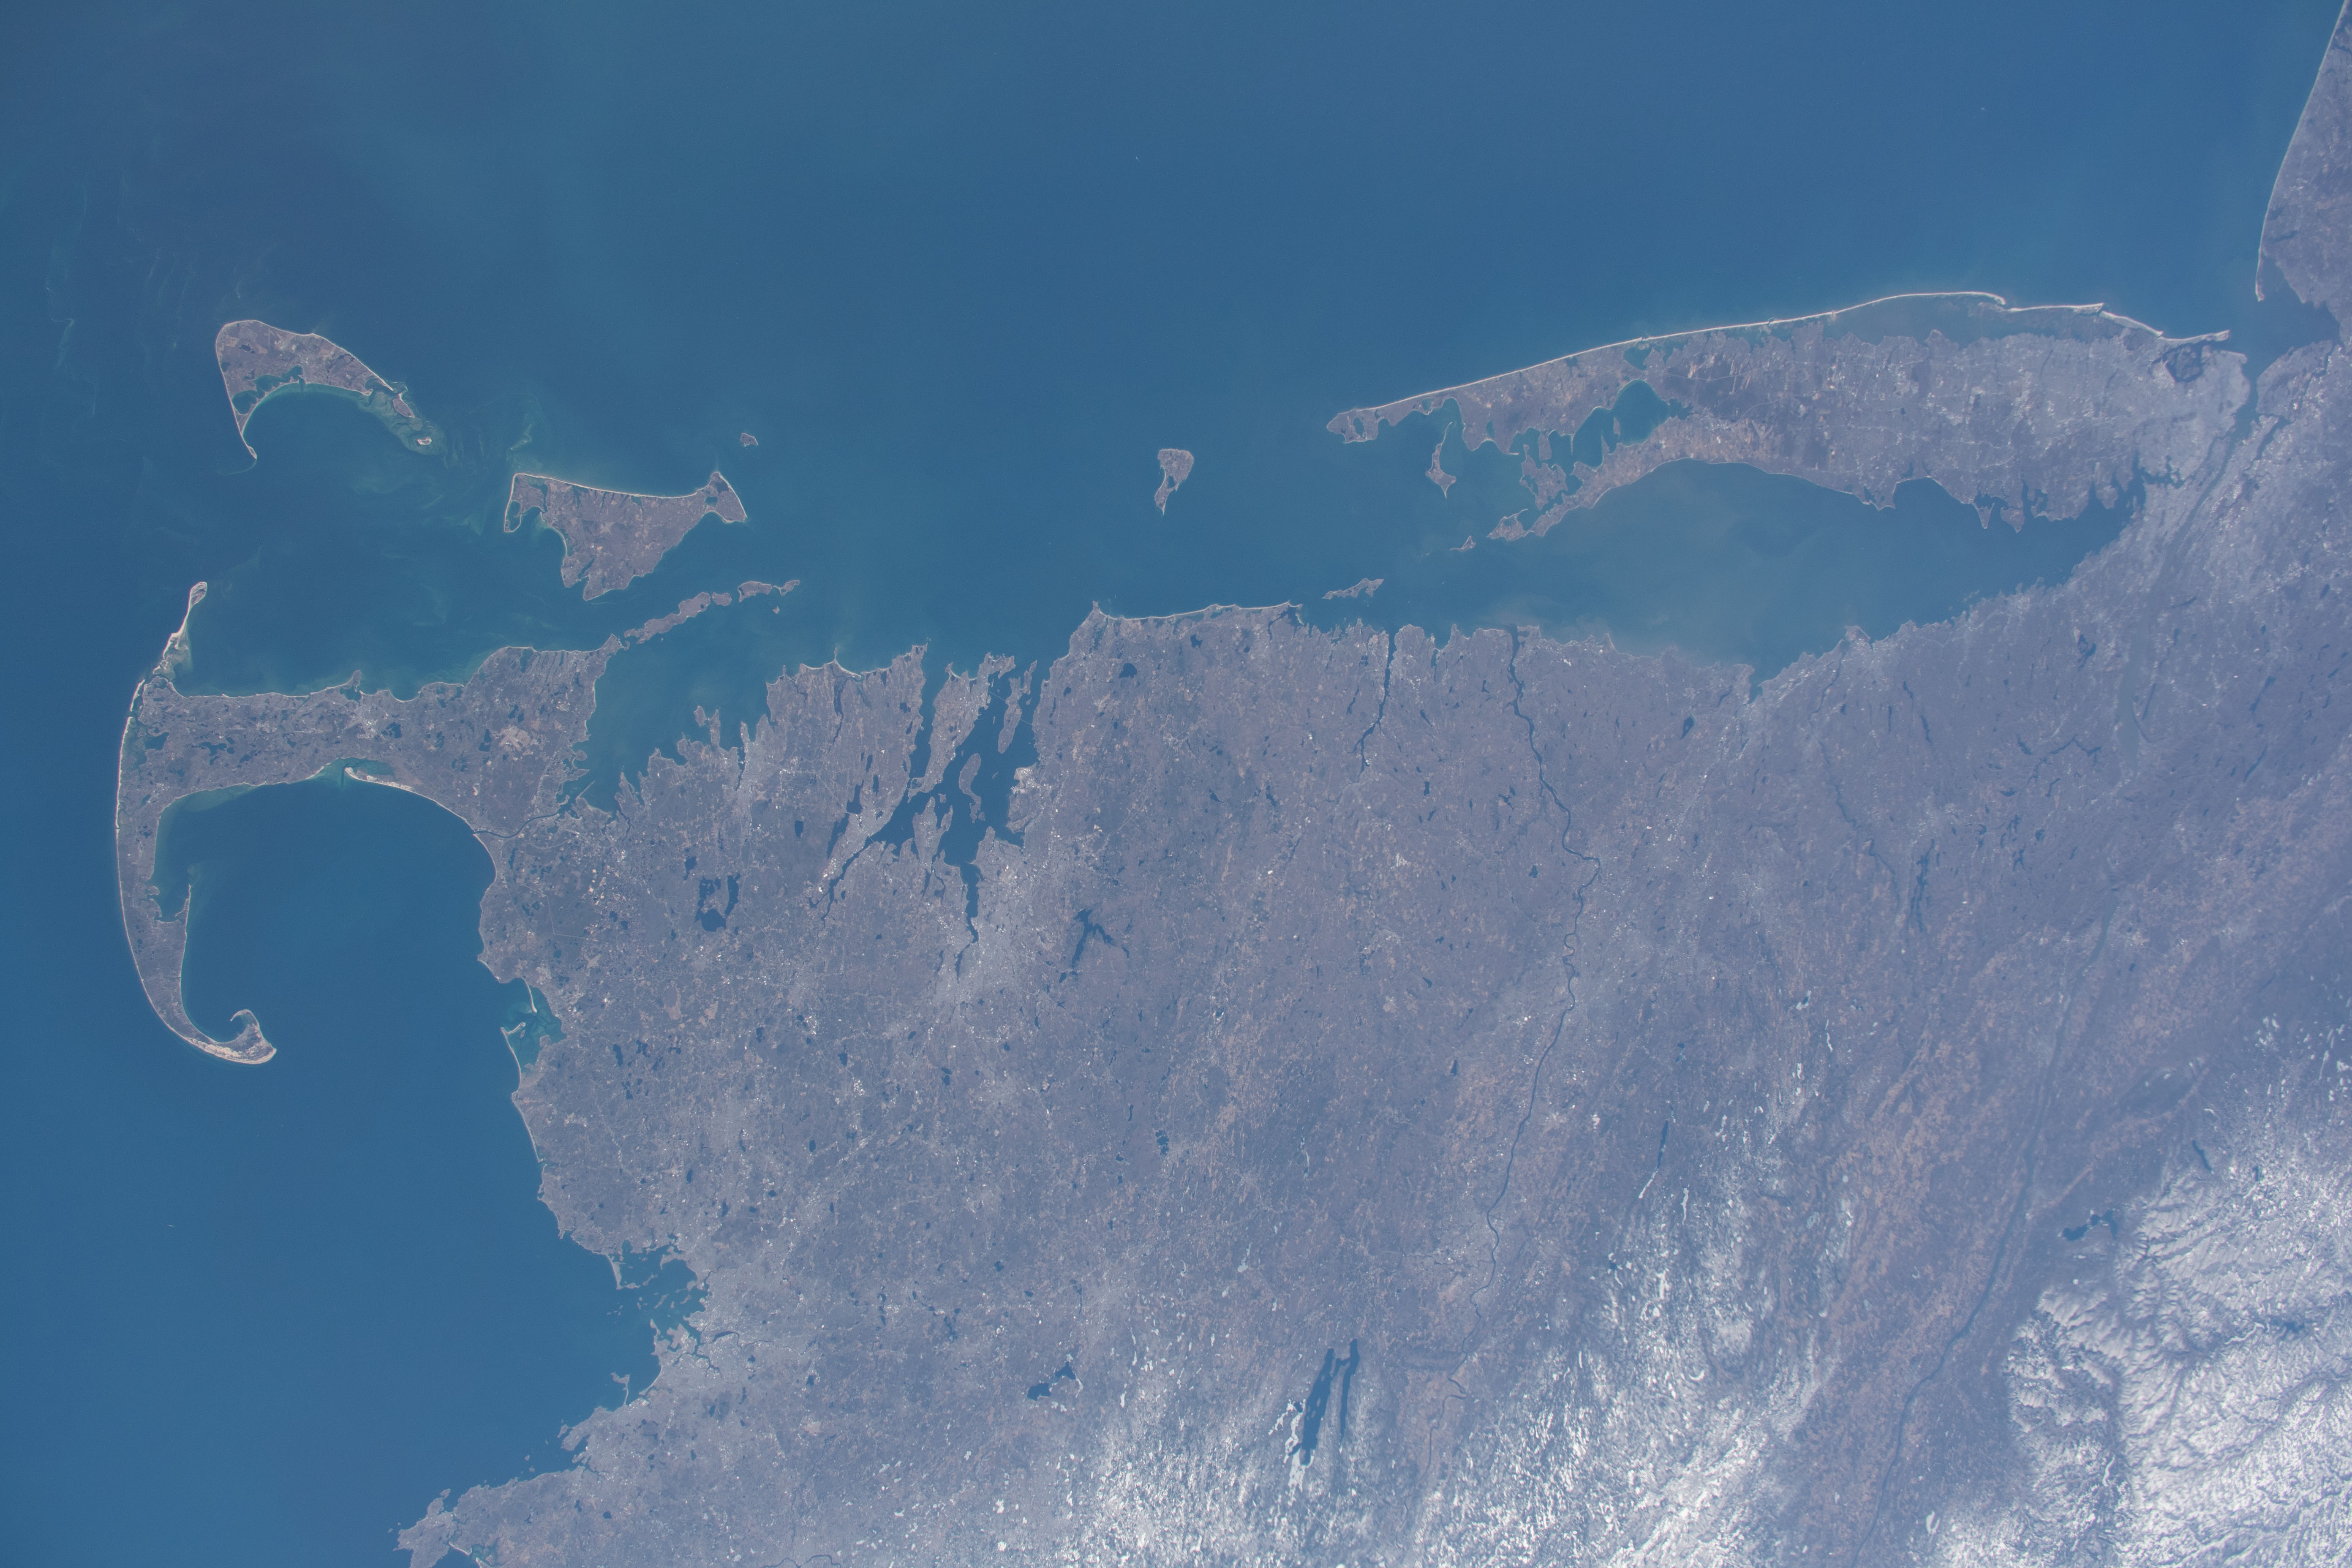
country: USA-RHODE ISLAND
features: PROVIDENCE, BOSTON, NEWPORT, BUZZARDS BAY, ATLANTIC OCEAN, NANTUCKET, PLYMOUTH, CAPE COD BAY, SPRINGFIELD
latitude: 41.5
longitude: -71.5
